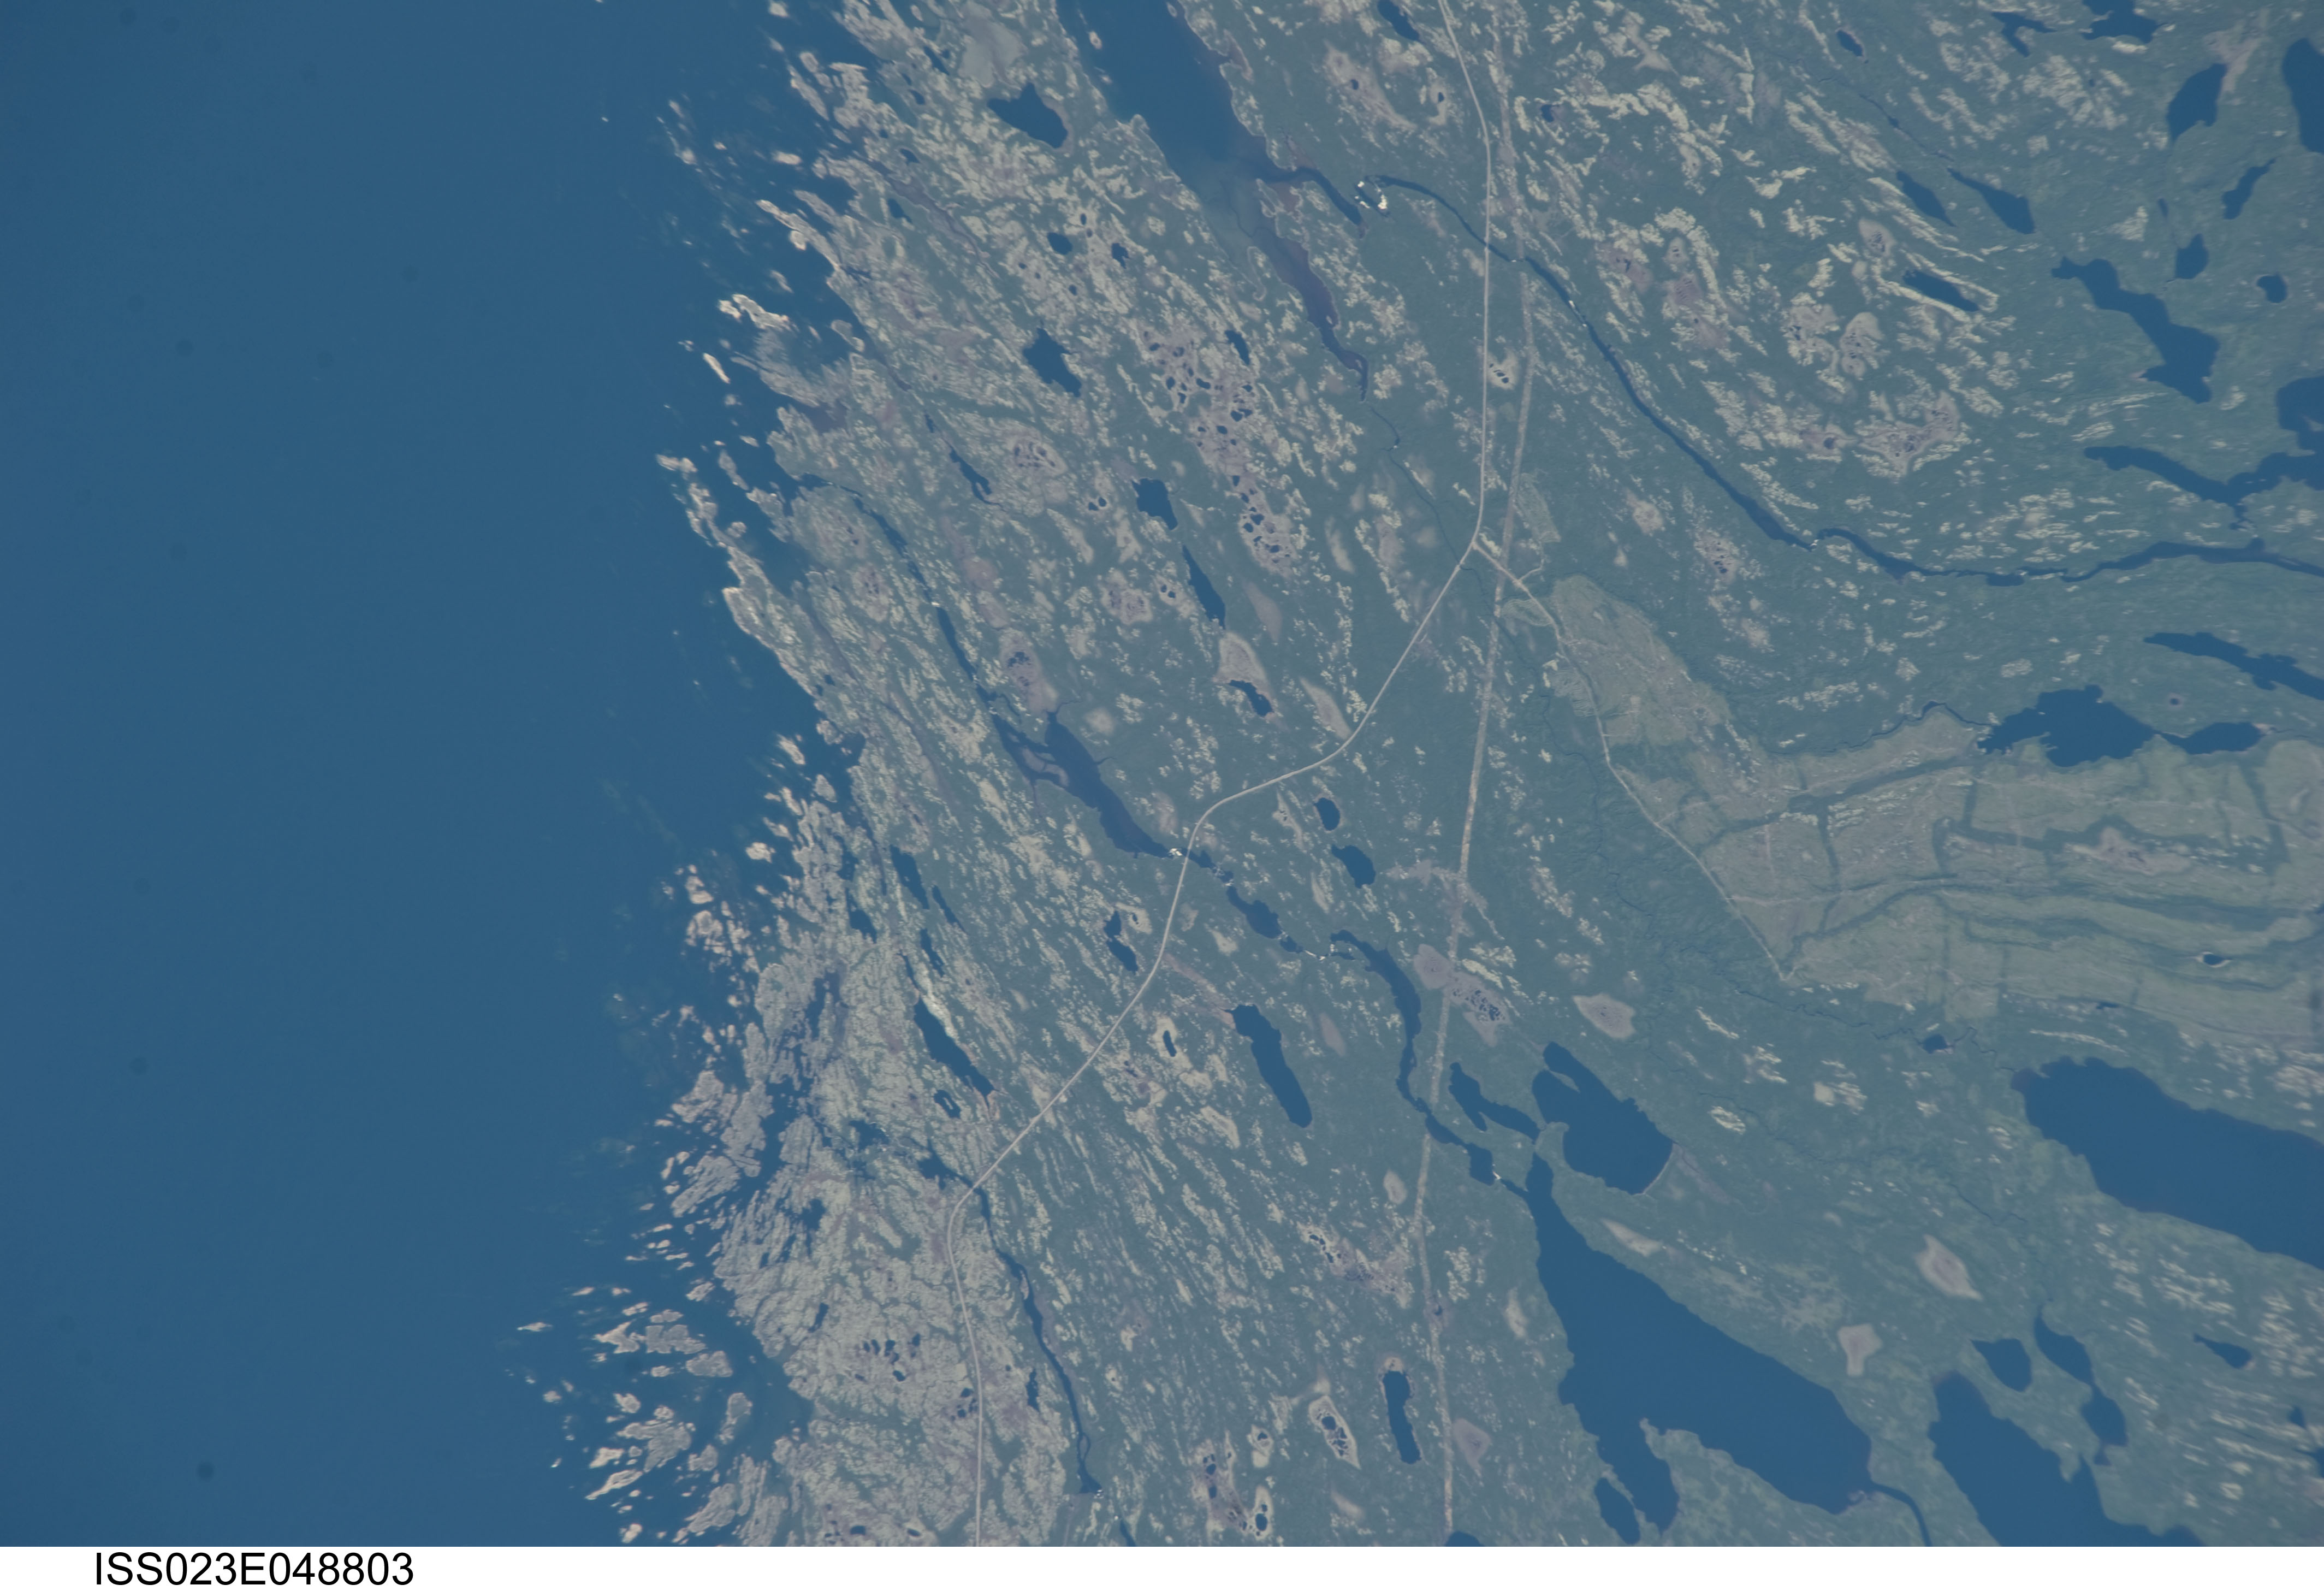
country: CANADA-Q
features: G. OF ST. LAWRENCE, QUETACHOU B., L., FOR.
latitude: 50.3
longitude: -62.7
